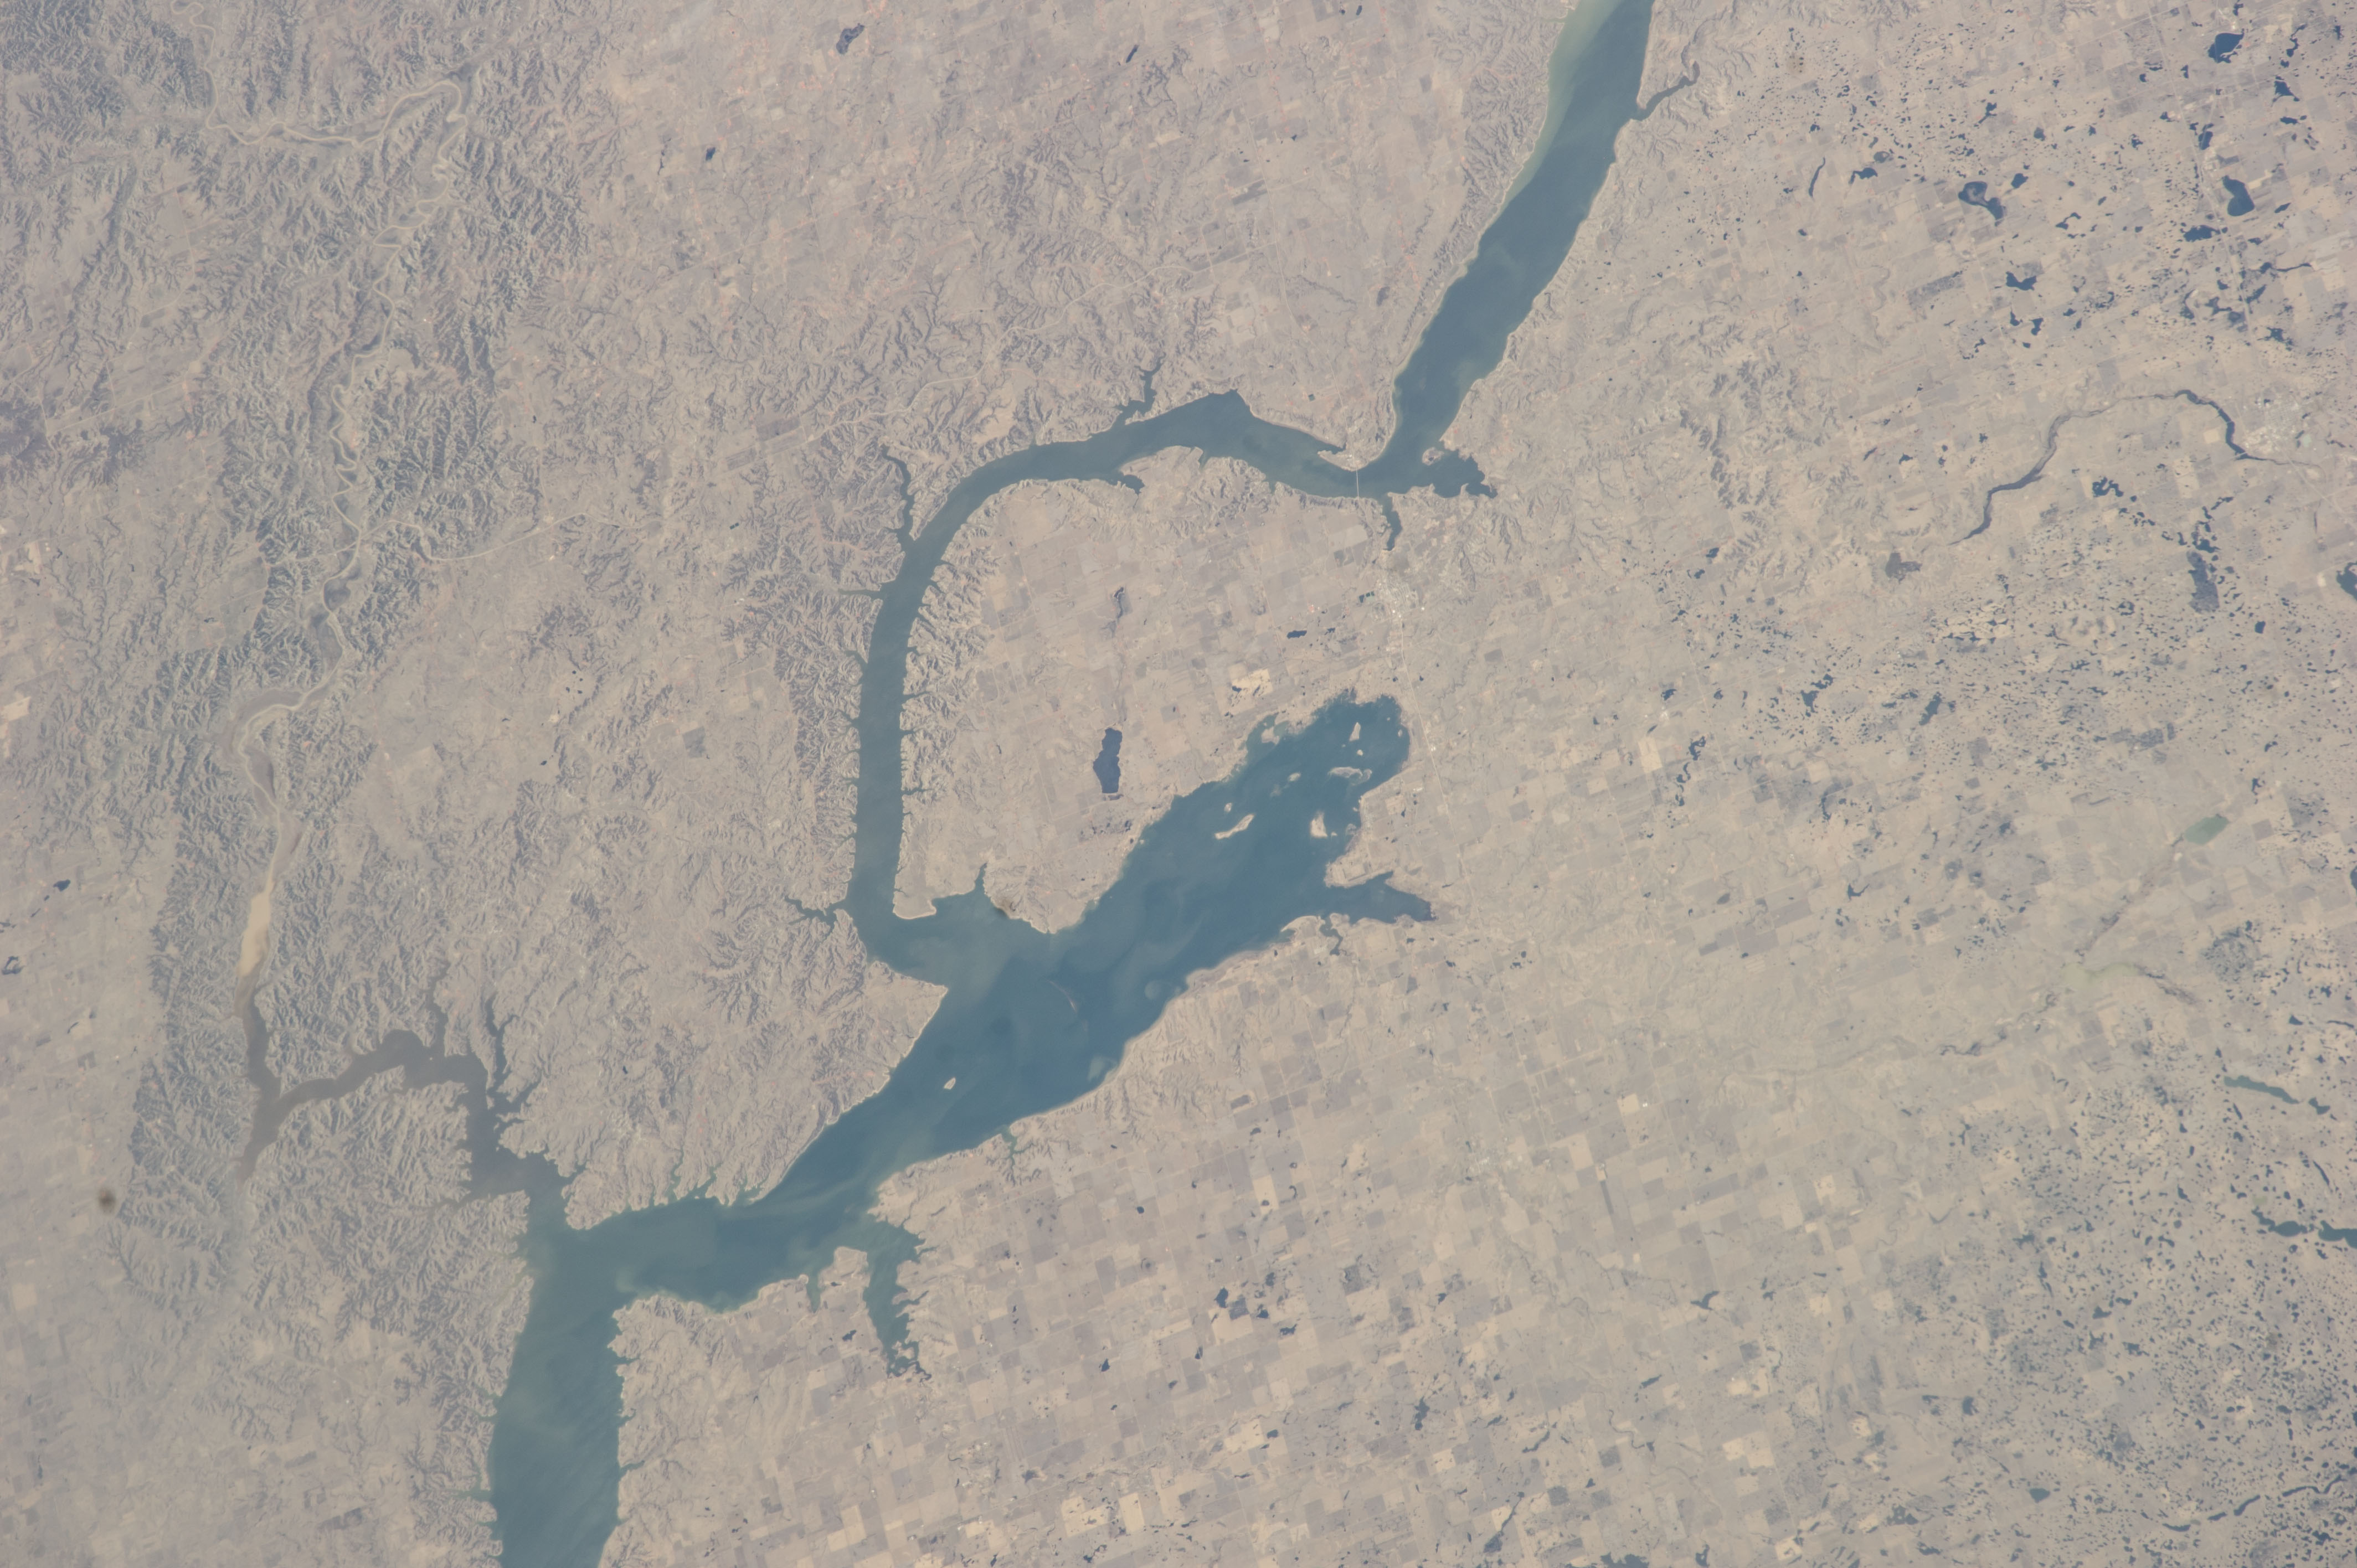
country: USA-NORTH_DAKOTA
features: MISSOURI RIVER, VAN HOOK ARM, MANDAREE CITY, BELDEN CITY, PARSHALL CITY
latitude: 47.9
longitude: -102.4
